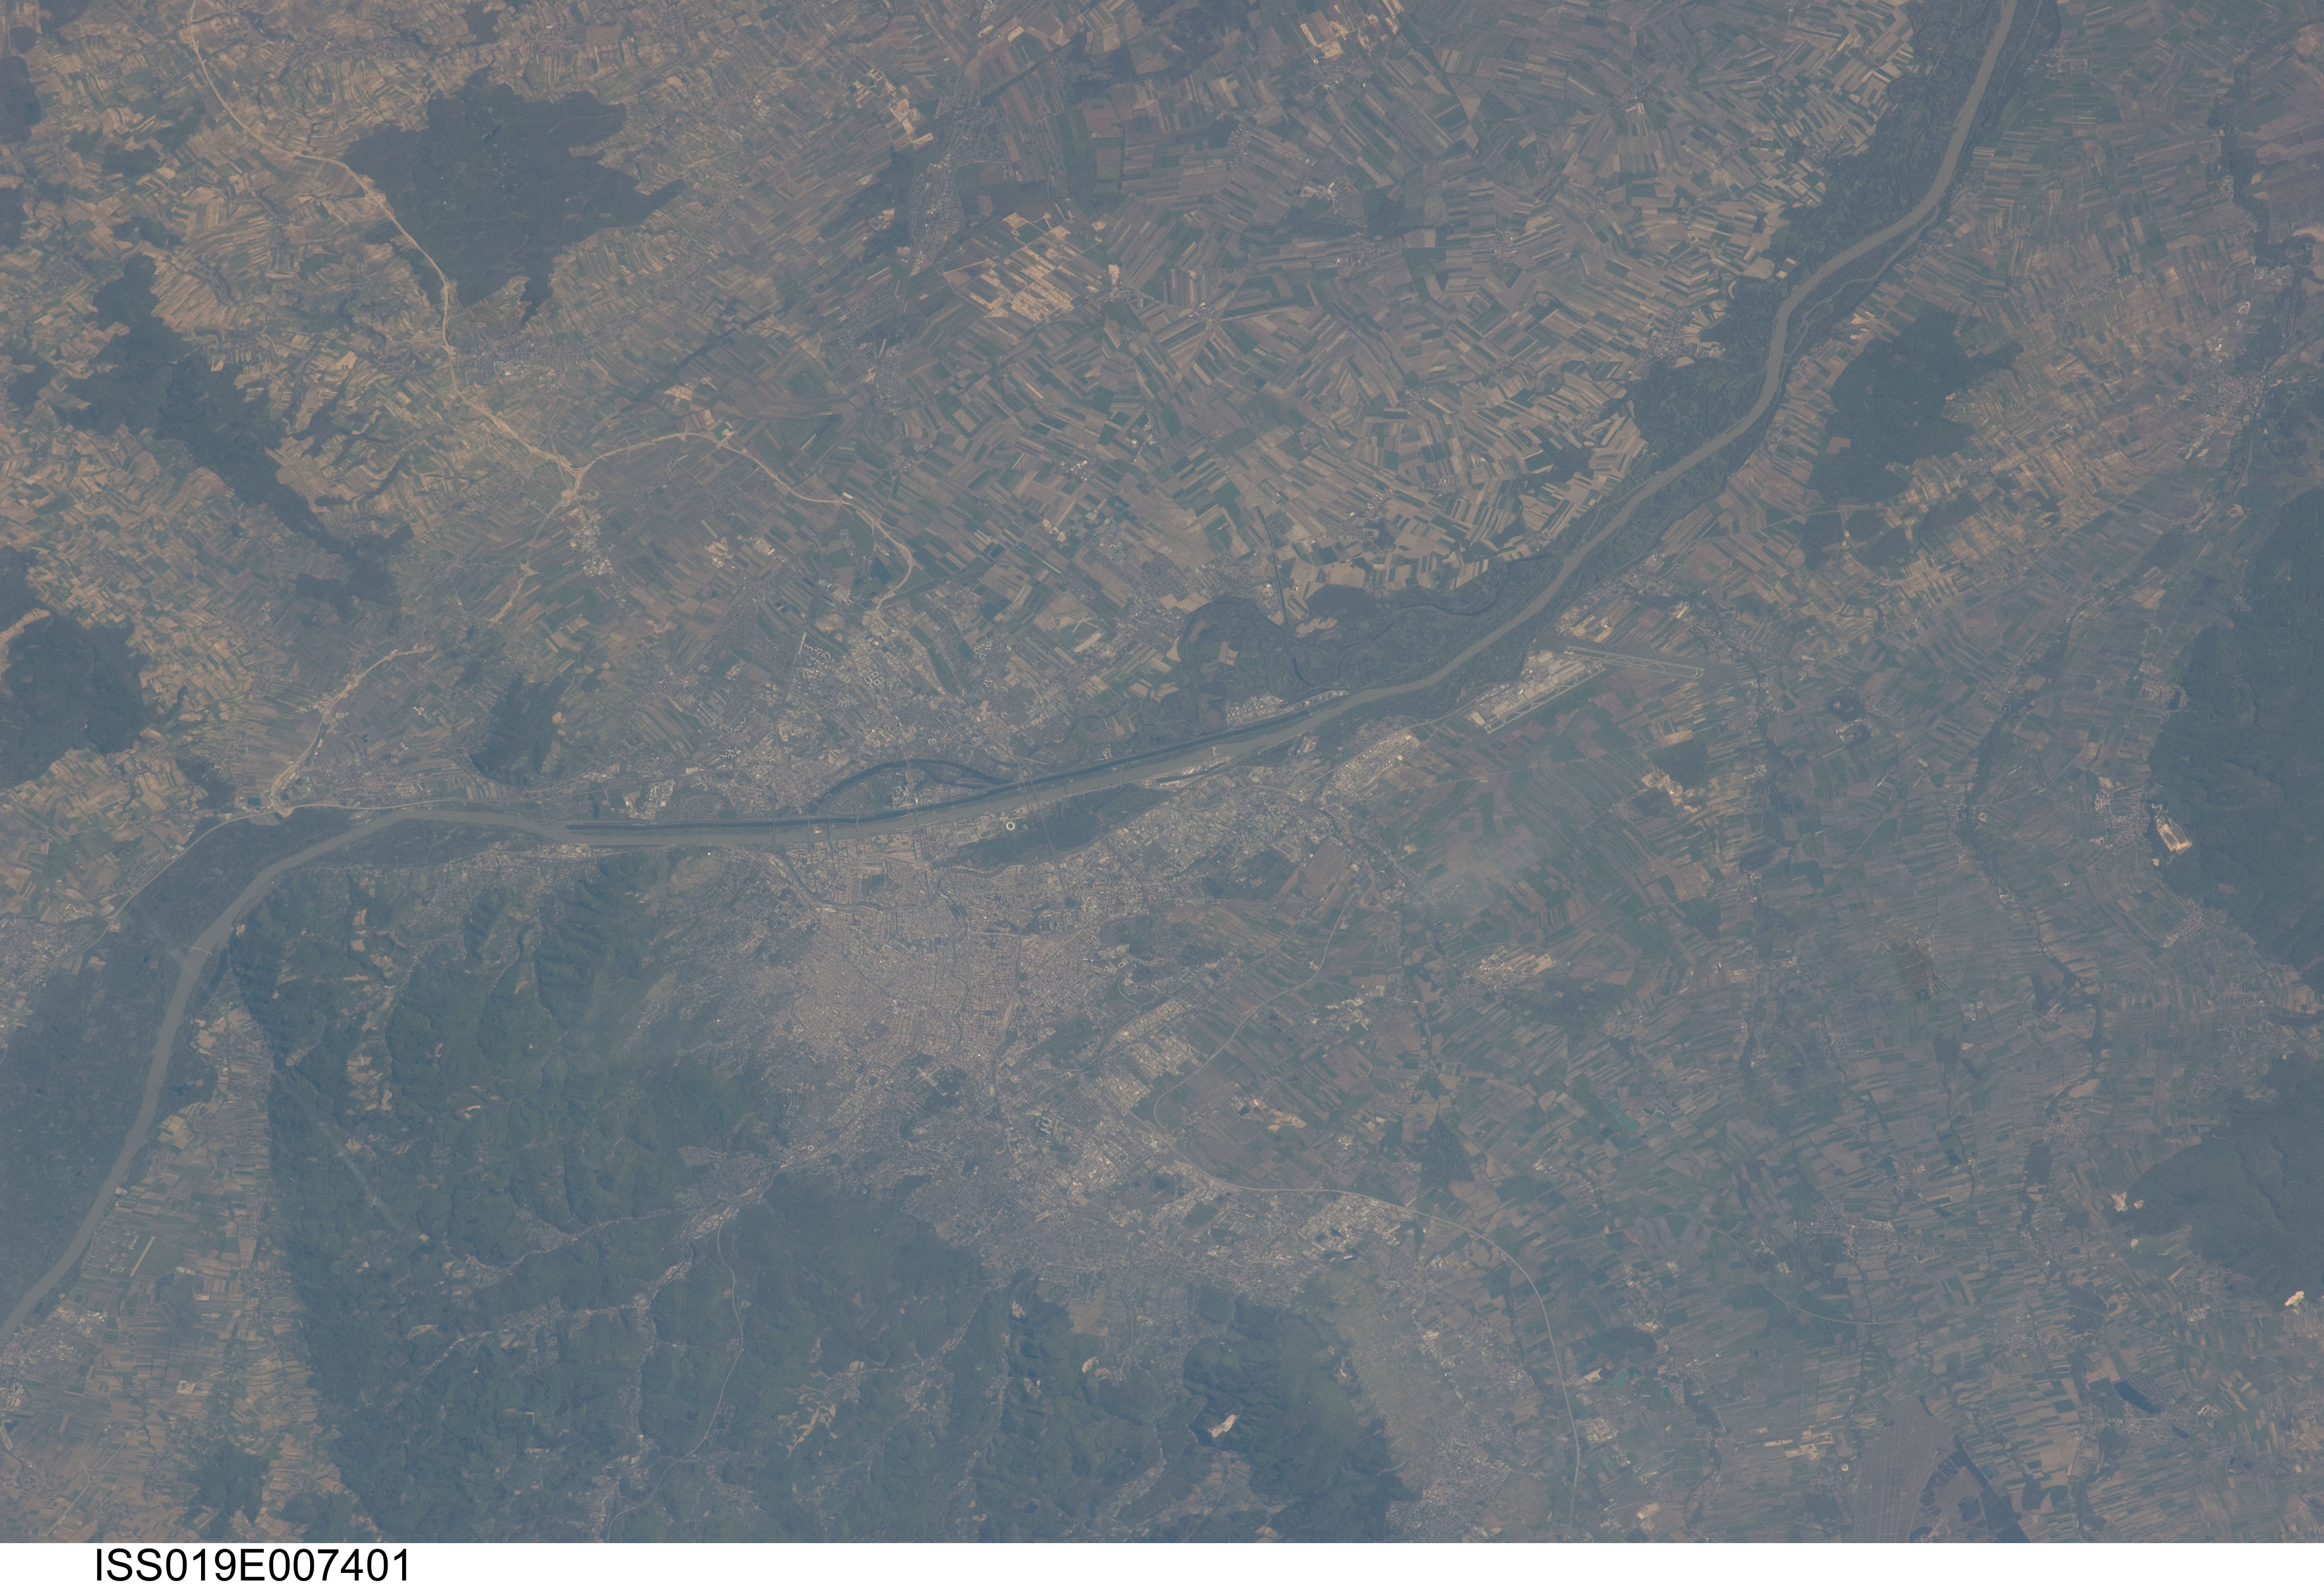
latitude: 48.0
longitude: 16.5
